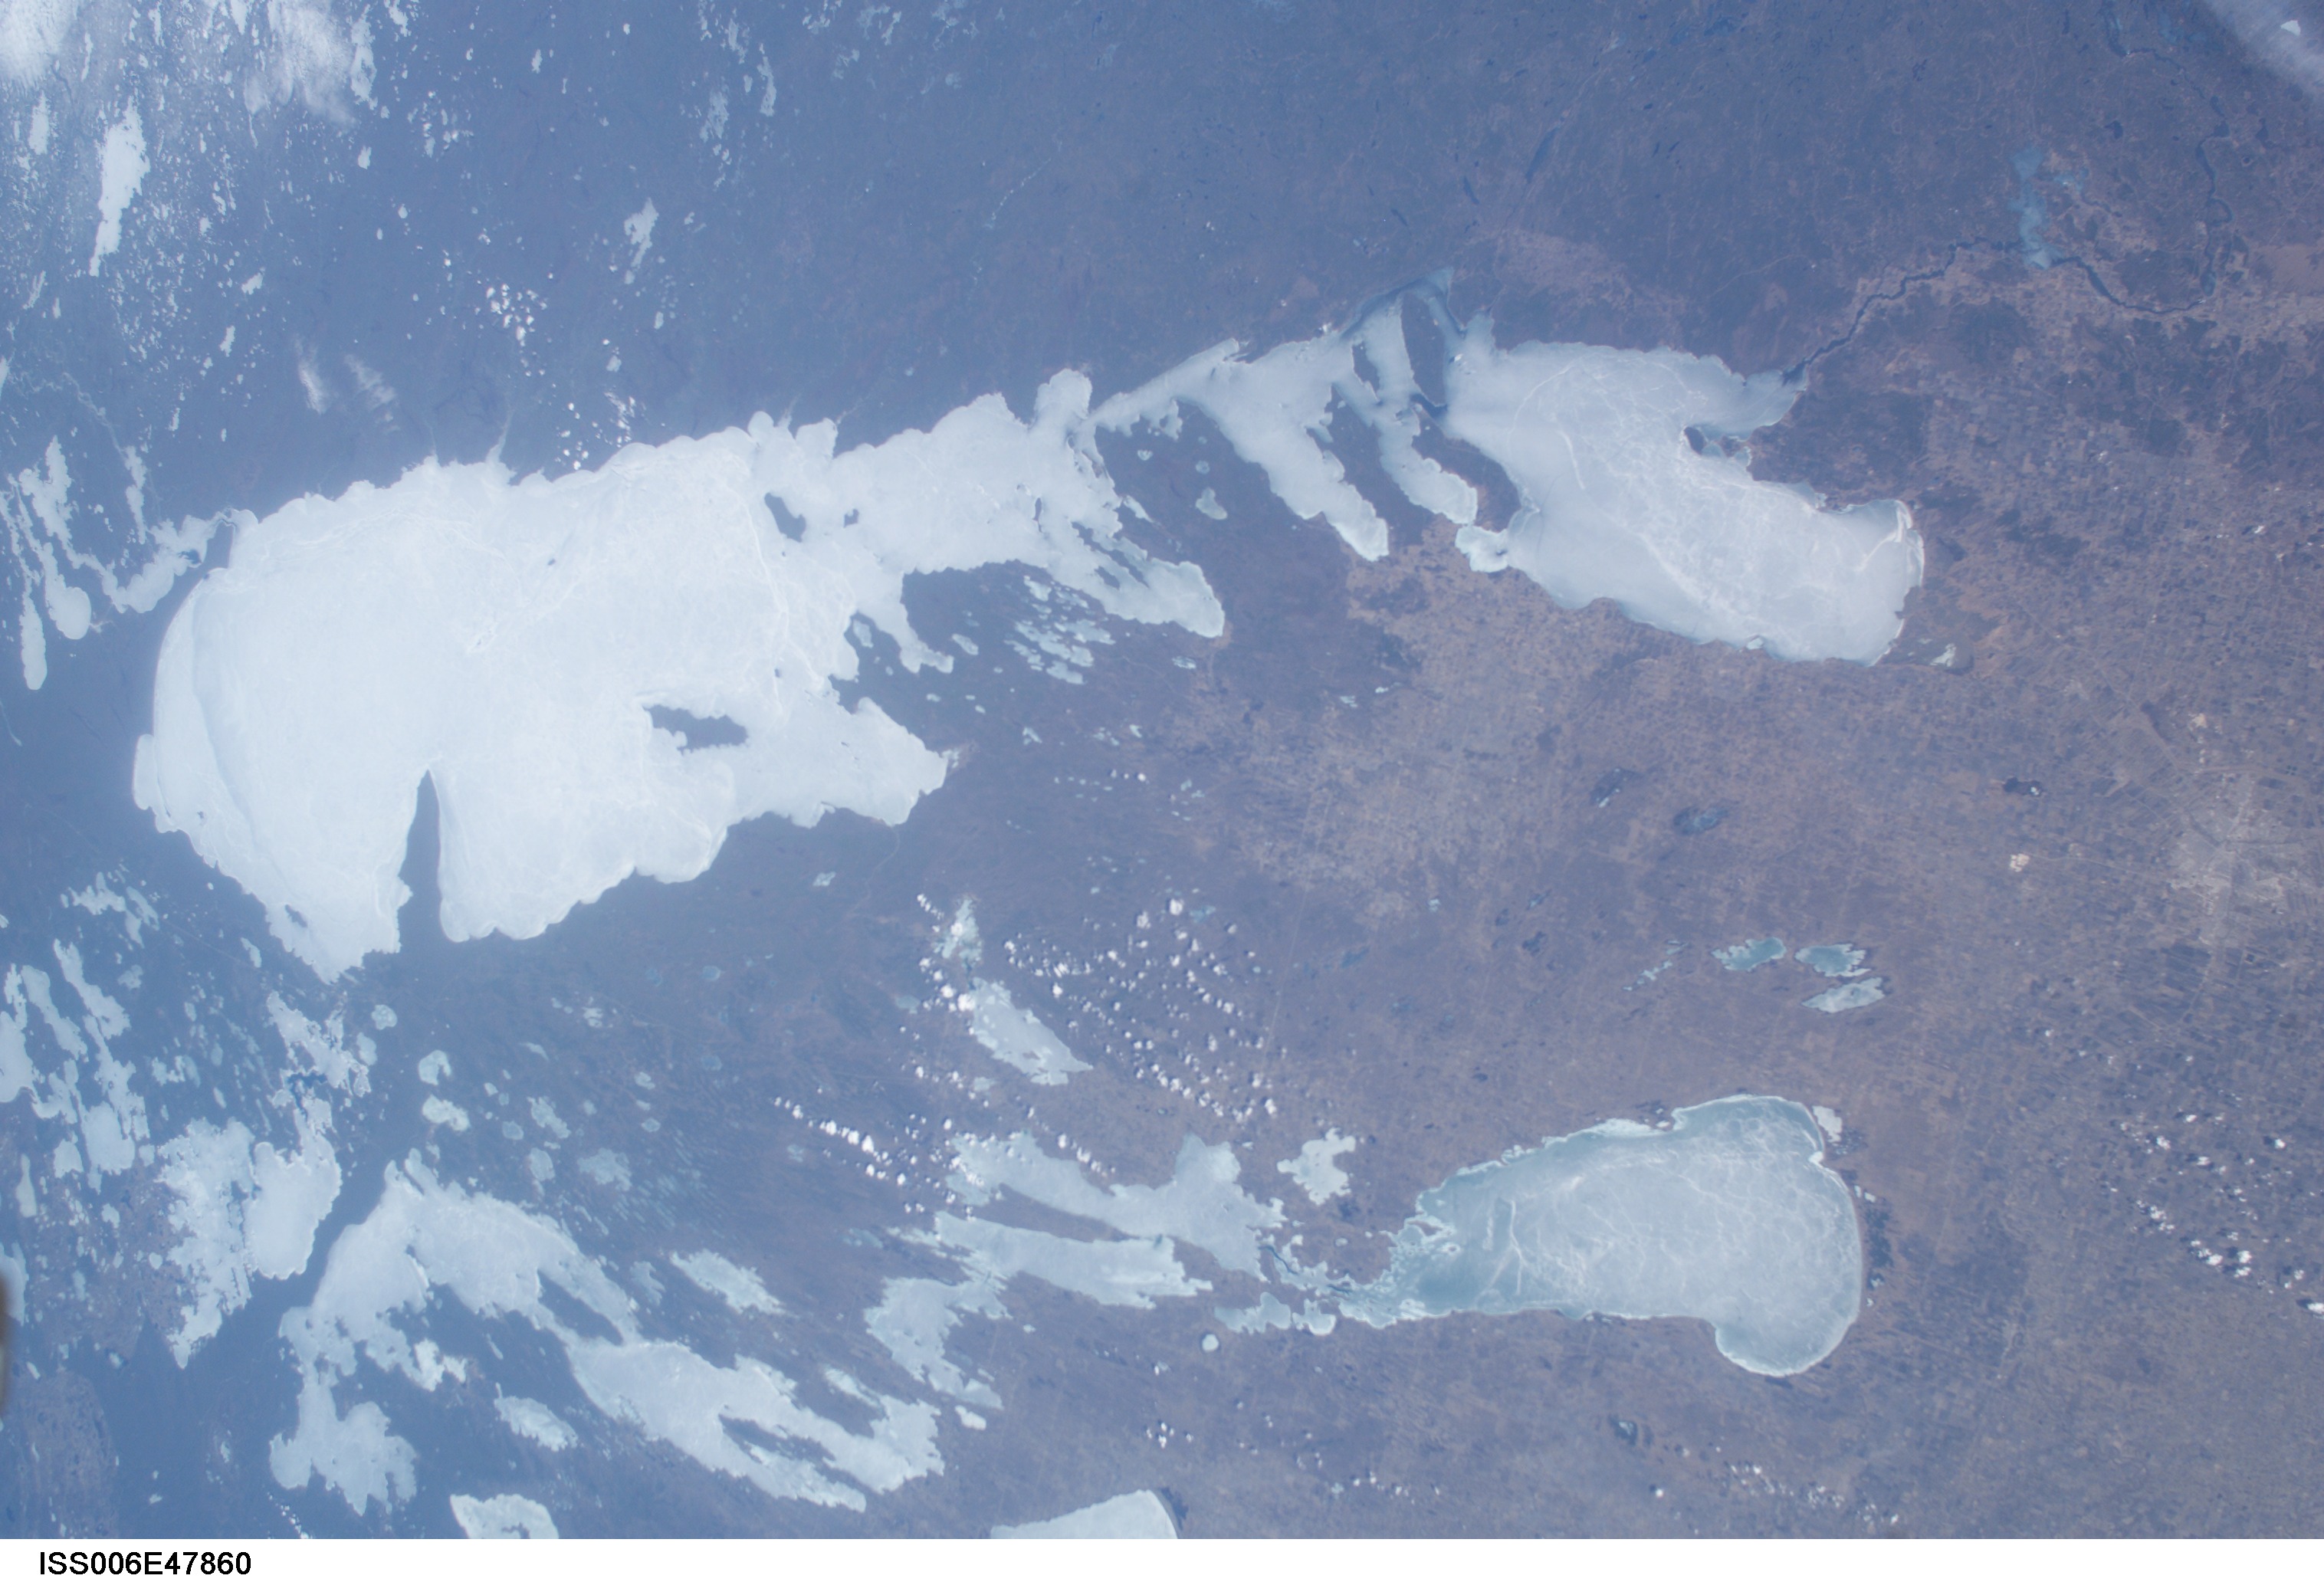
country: CANADA-M
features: LAKE MANITOBA, LAKE WINNIPEG, ICE
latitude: 51.5
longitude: -98.0
